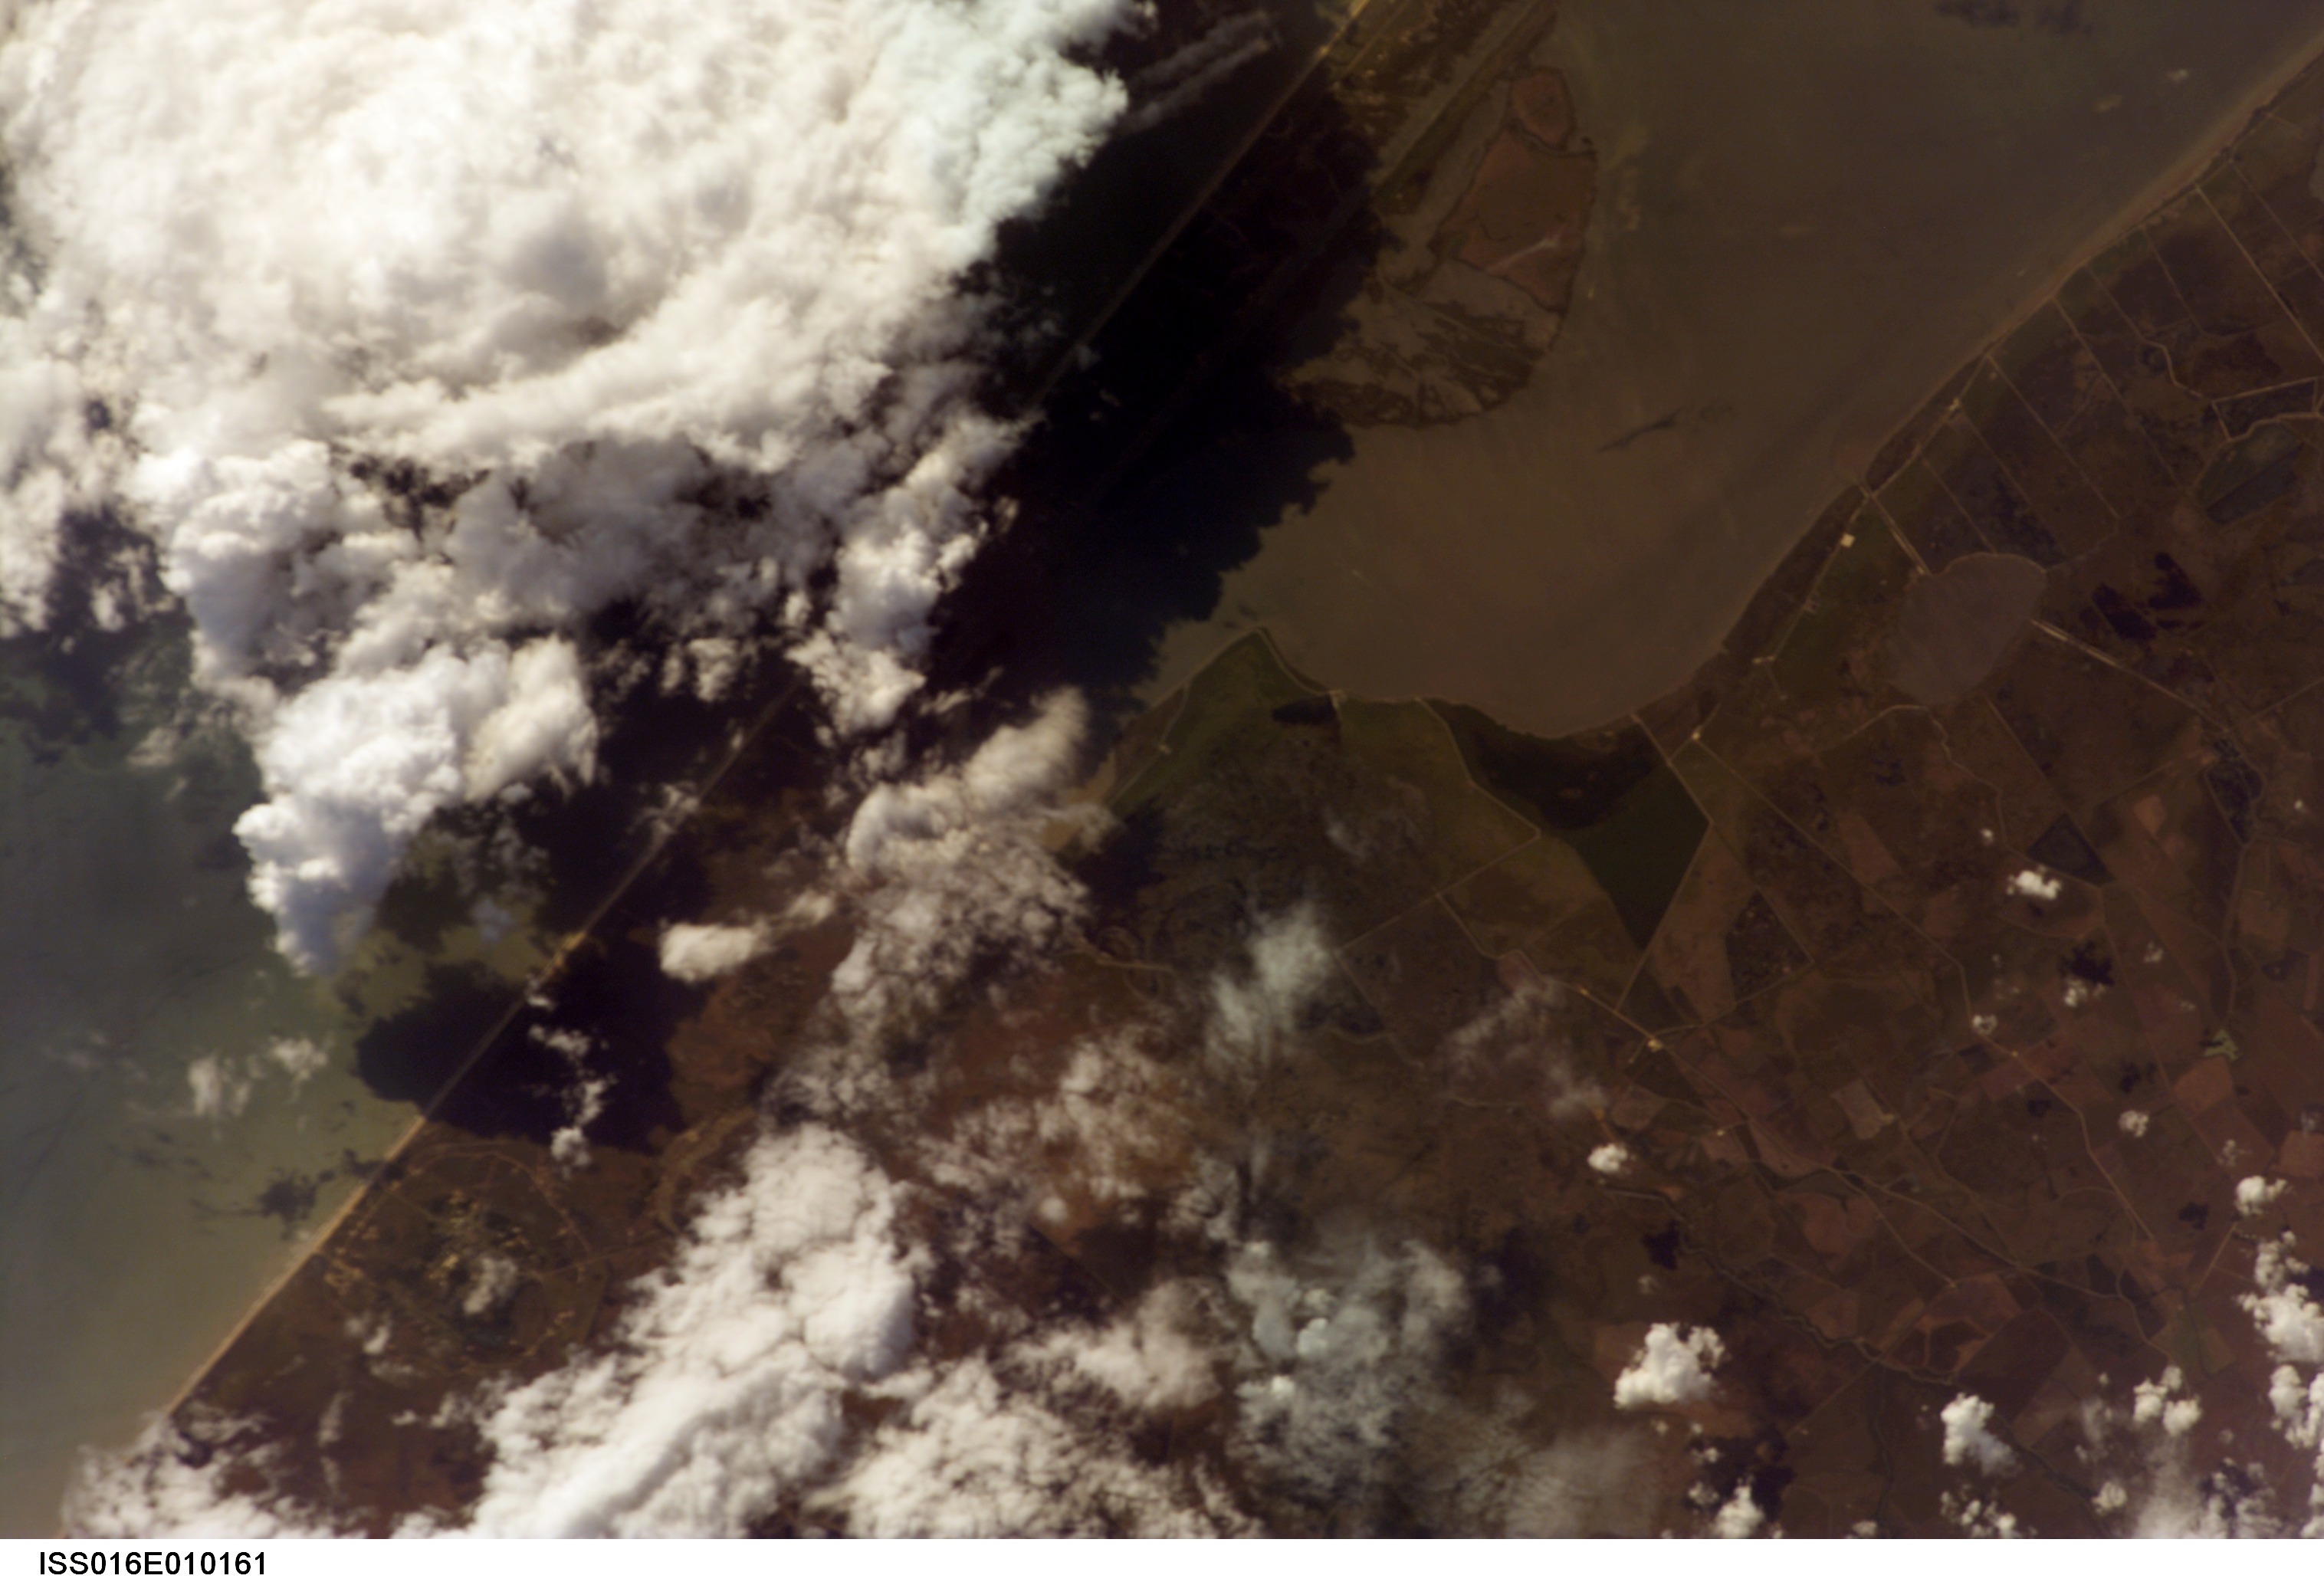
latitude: 29.6
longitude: -94.5
